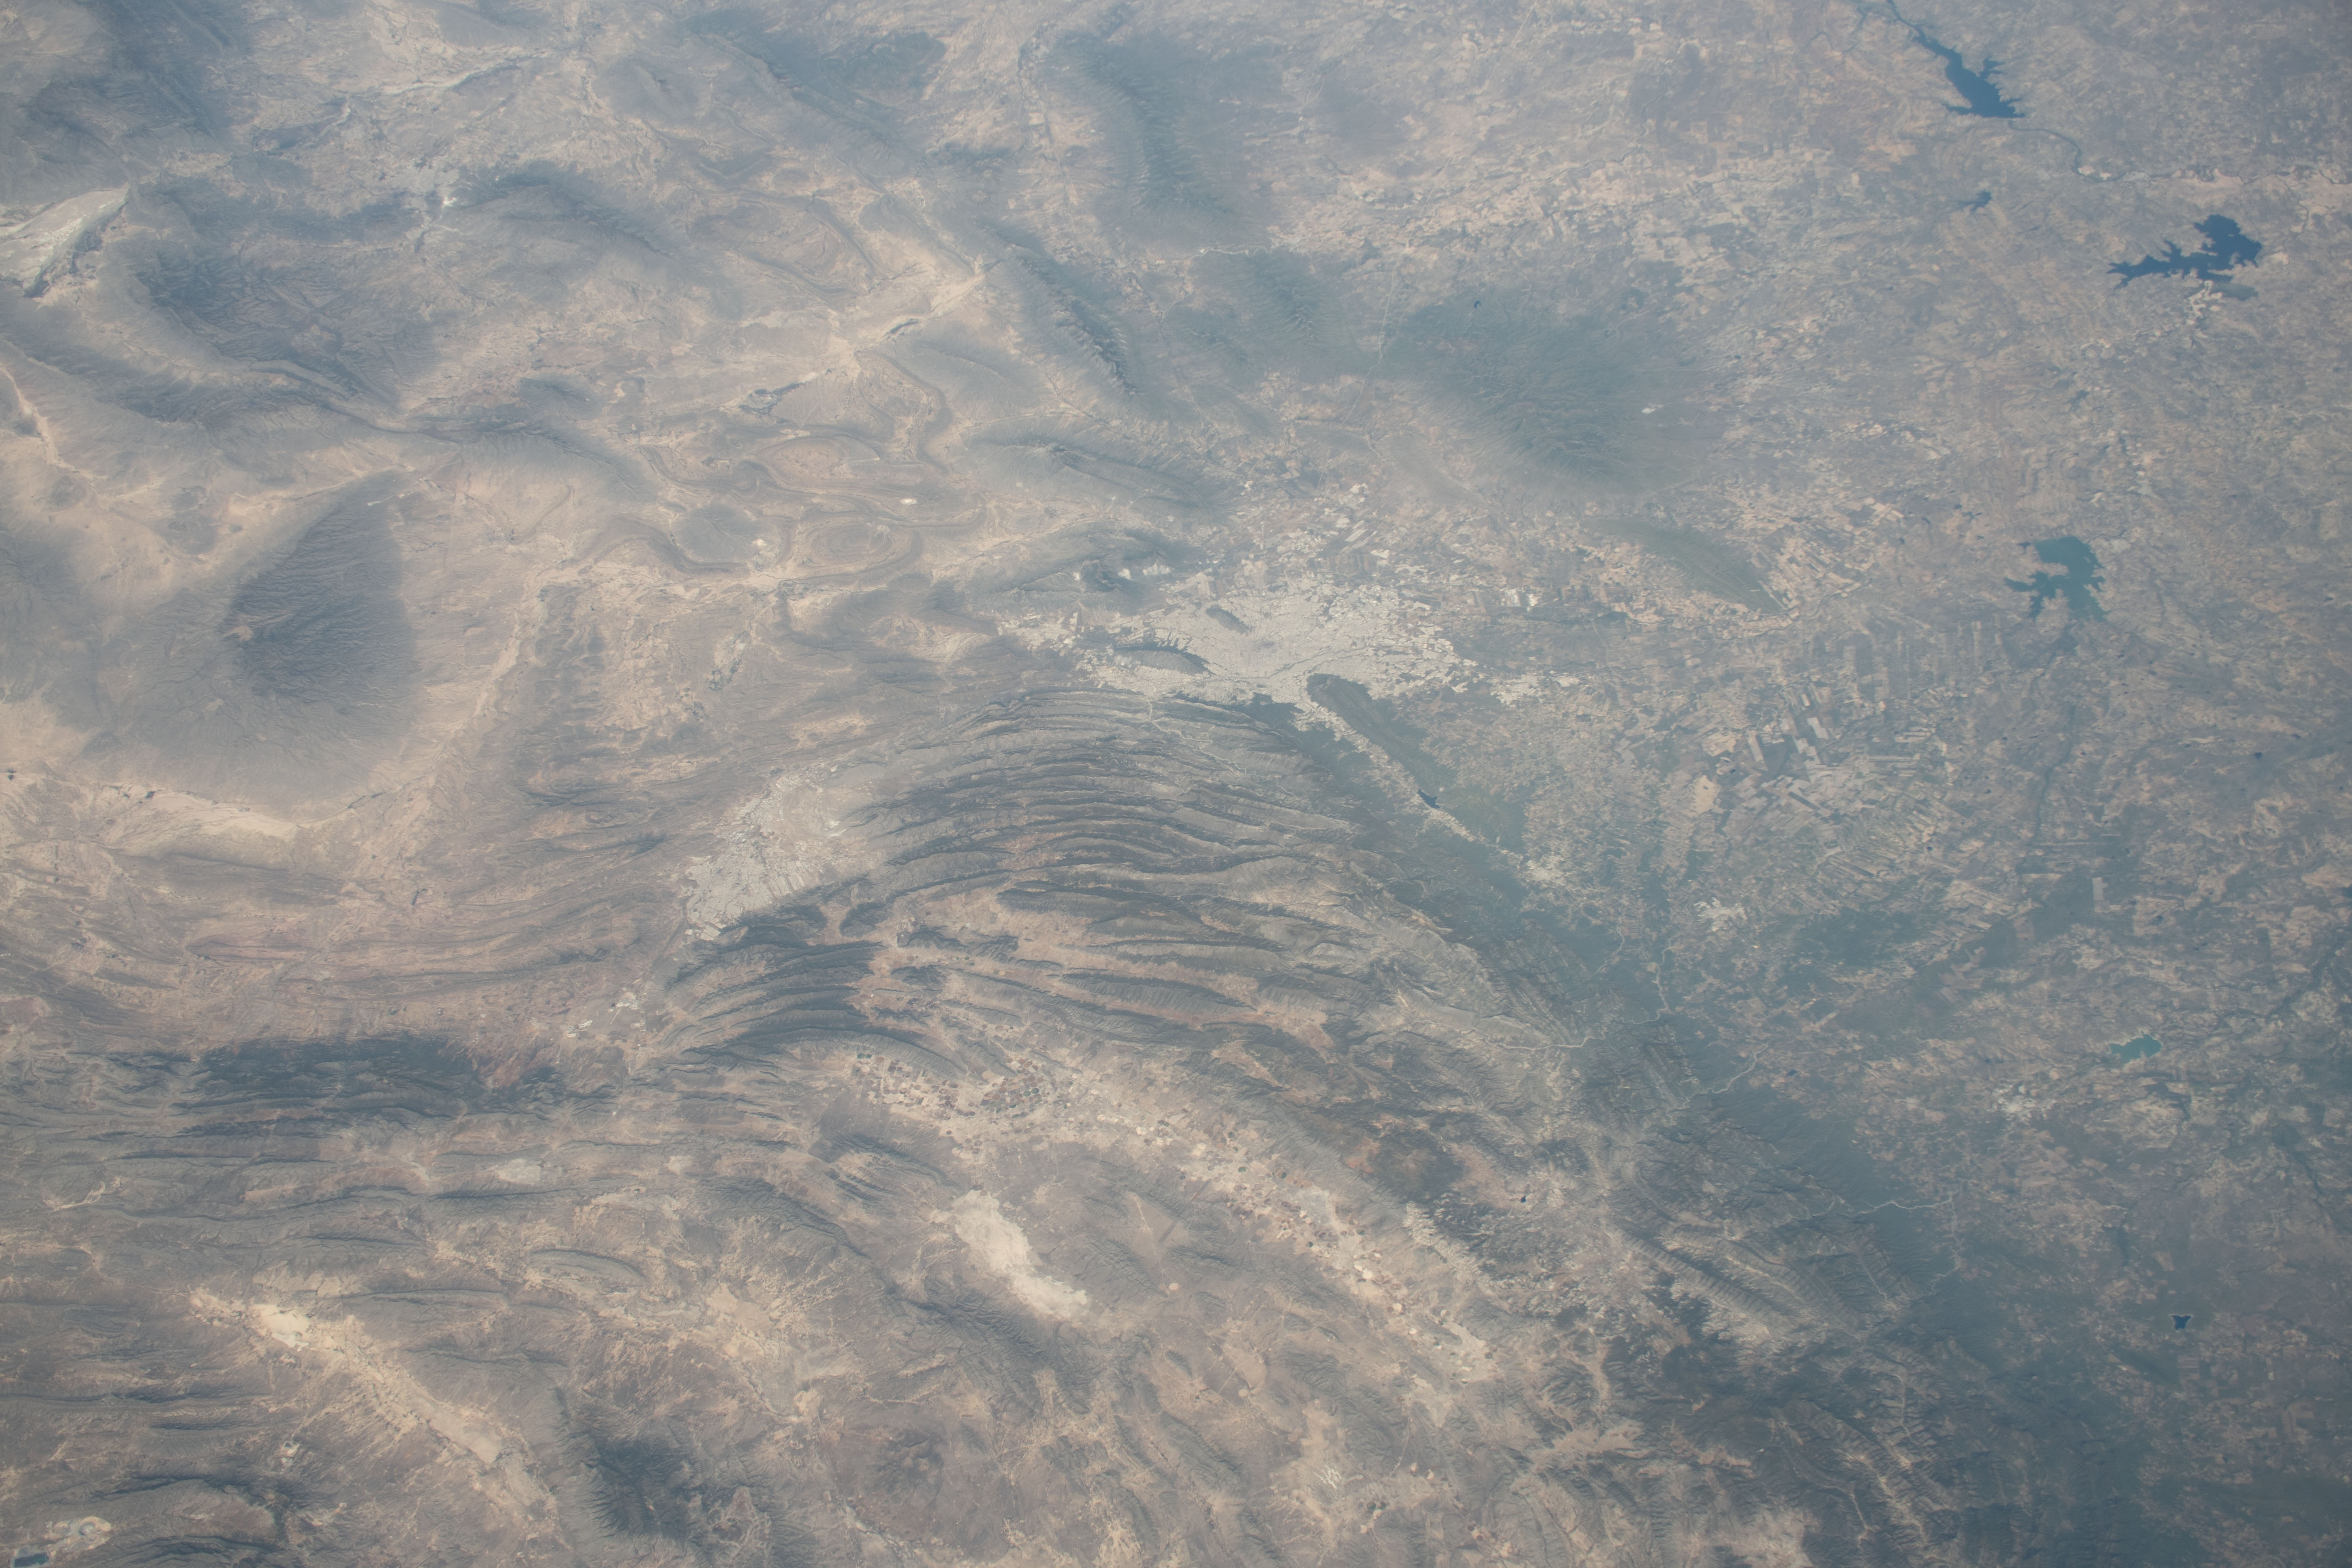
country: MEXICO
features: NUEVO LEON, CUMBRES DE MONTERREY NATIONAL PARK, MONTERREY
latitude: 25.5
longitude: -100.5
